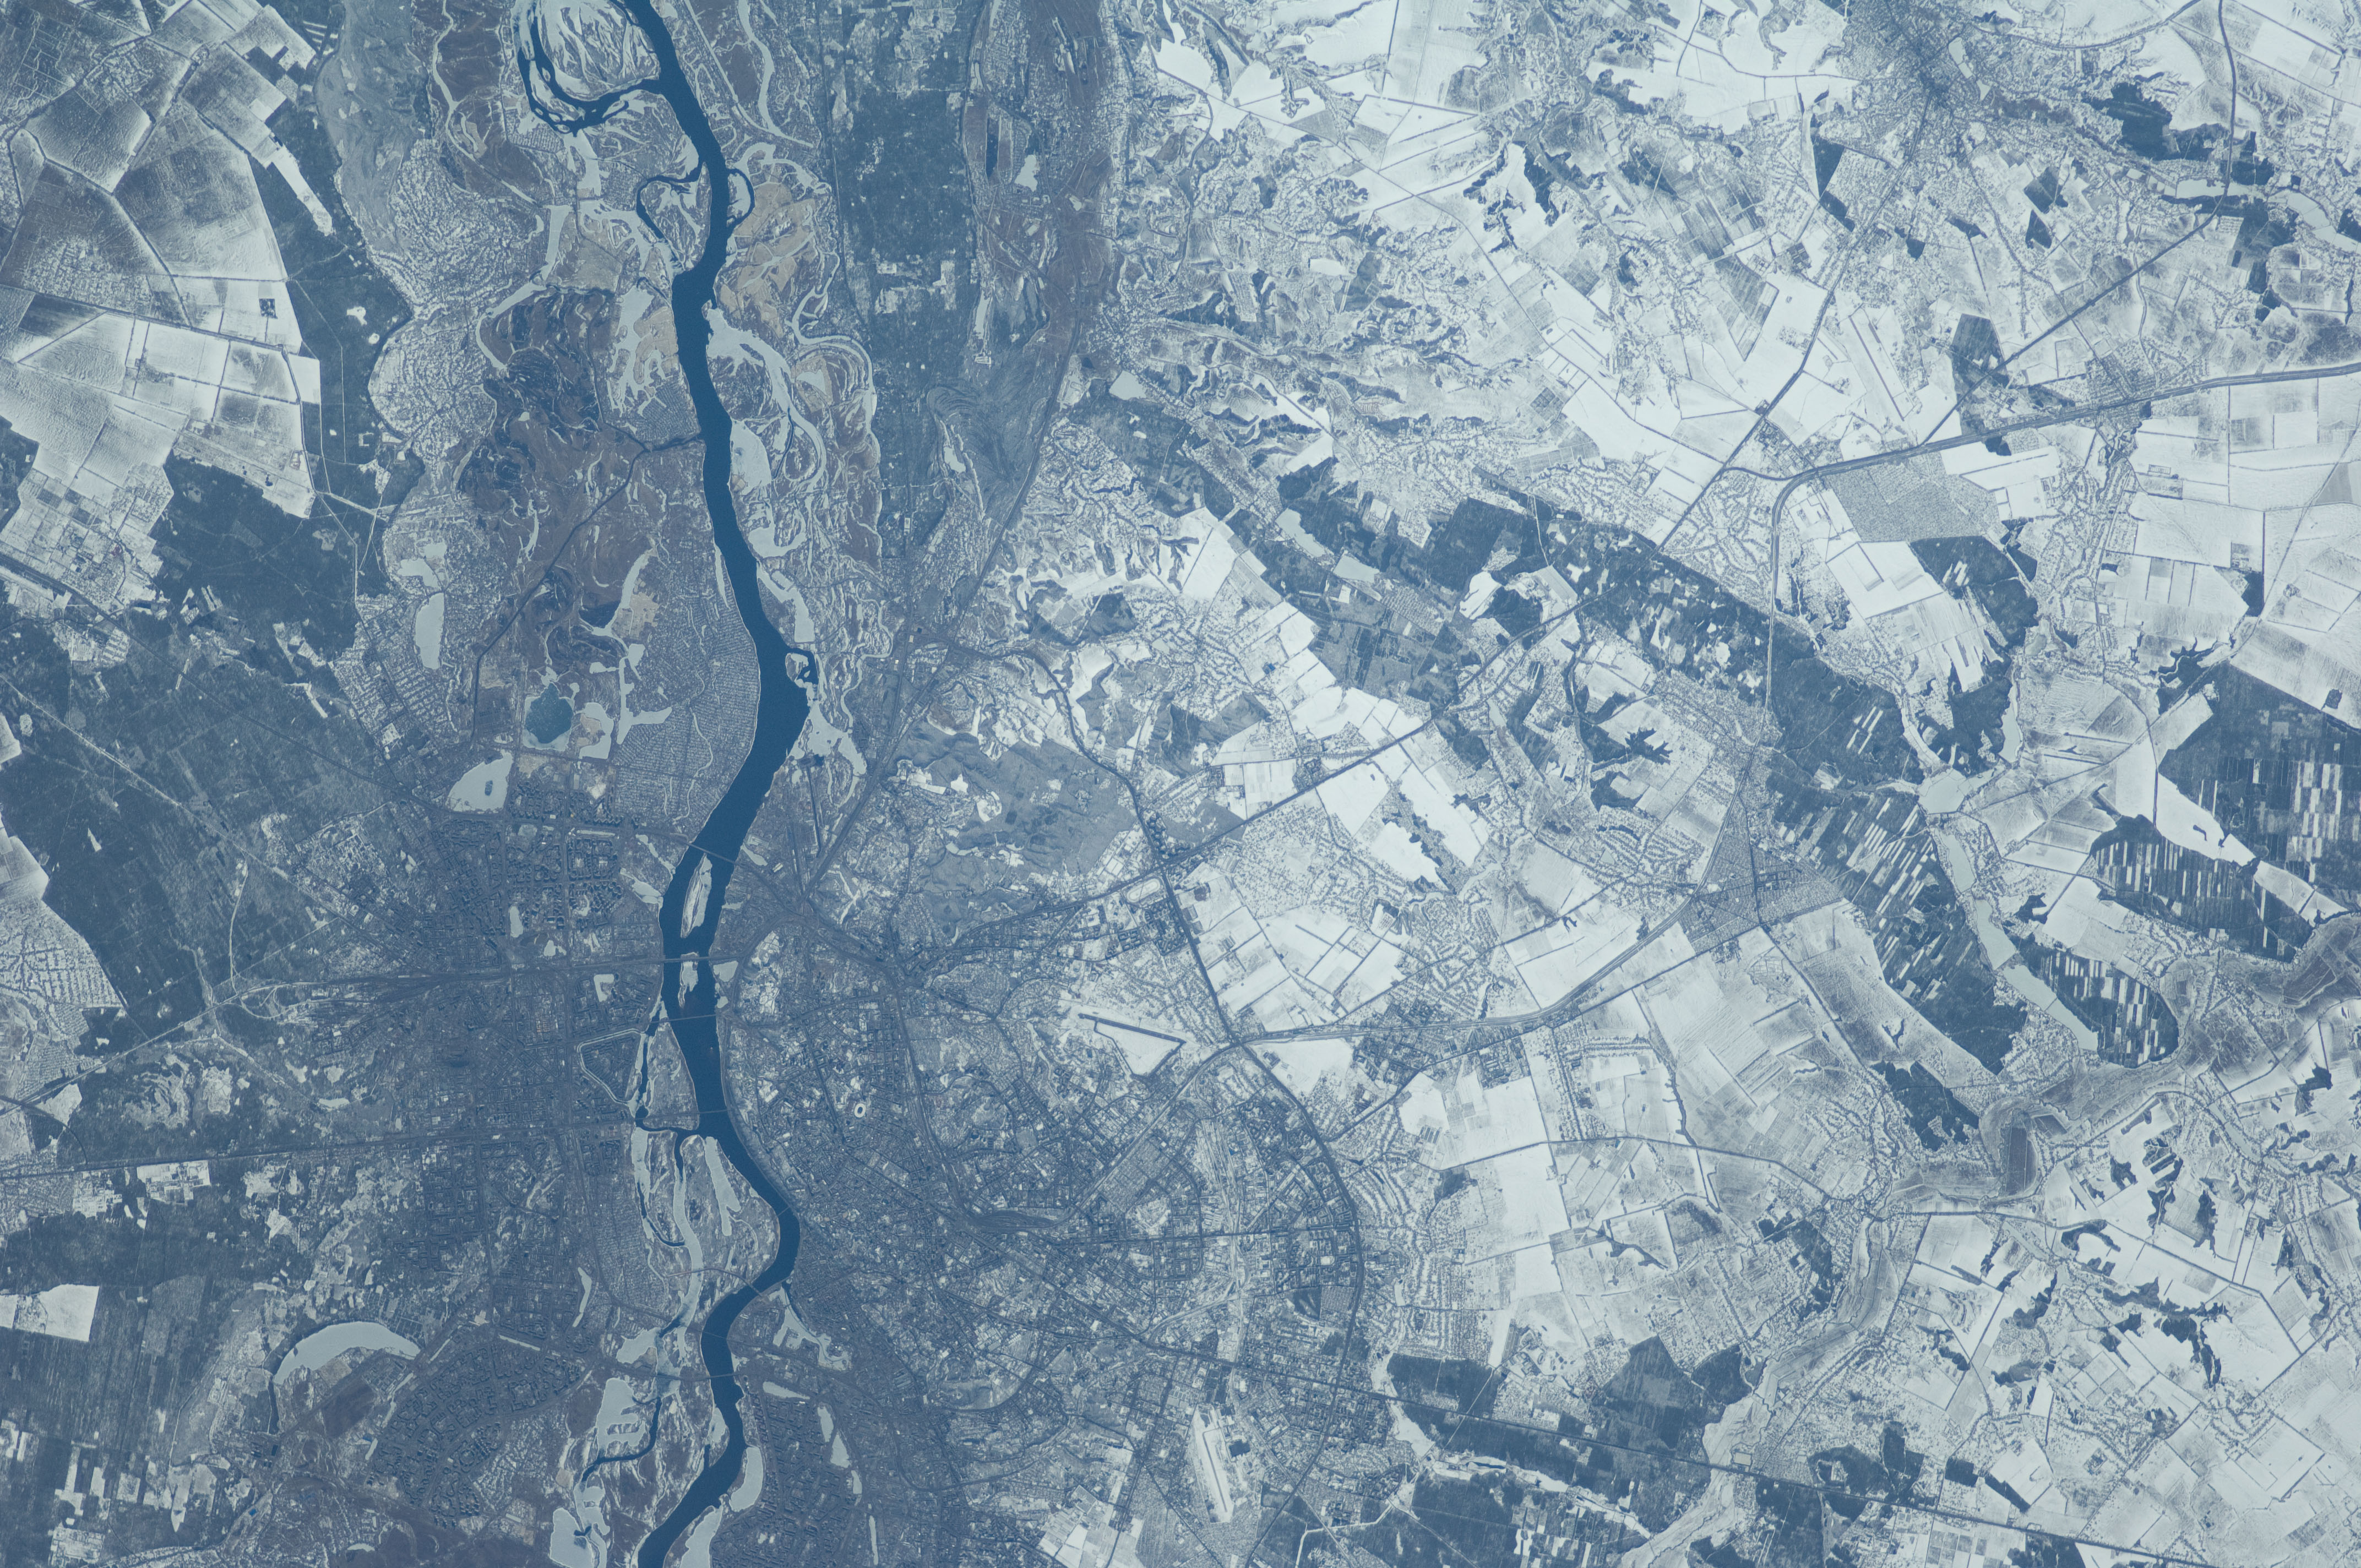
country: UKRAINE
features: KIEV, DNIEPER R., AGR.
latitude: 50.4
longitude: 30.4
